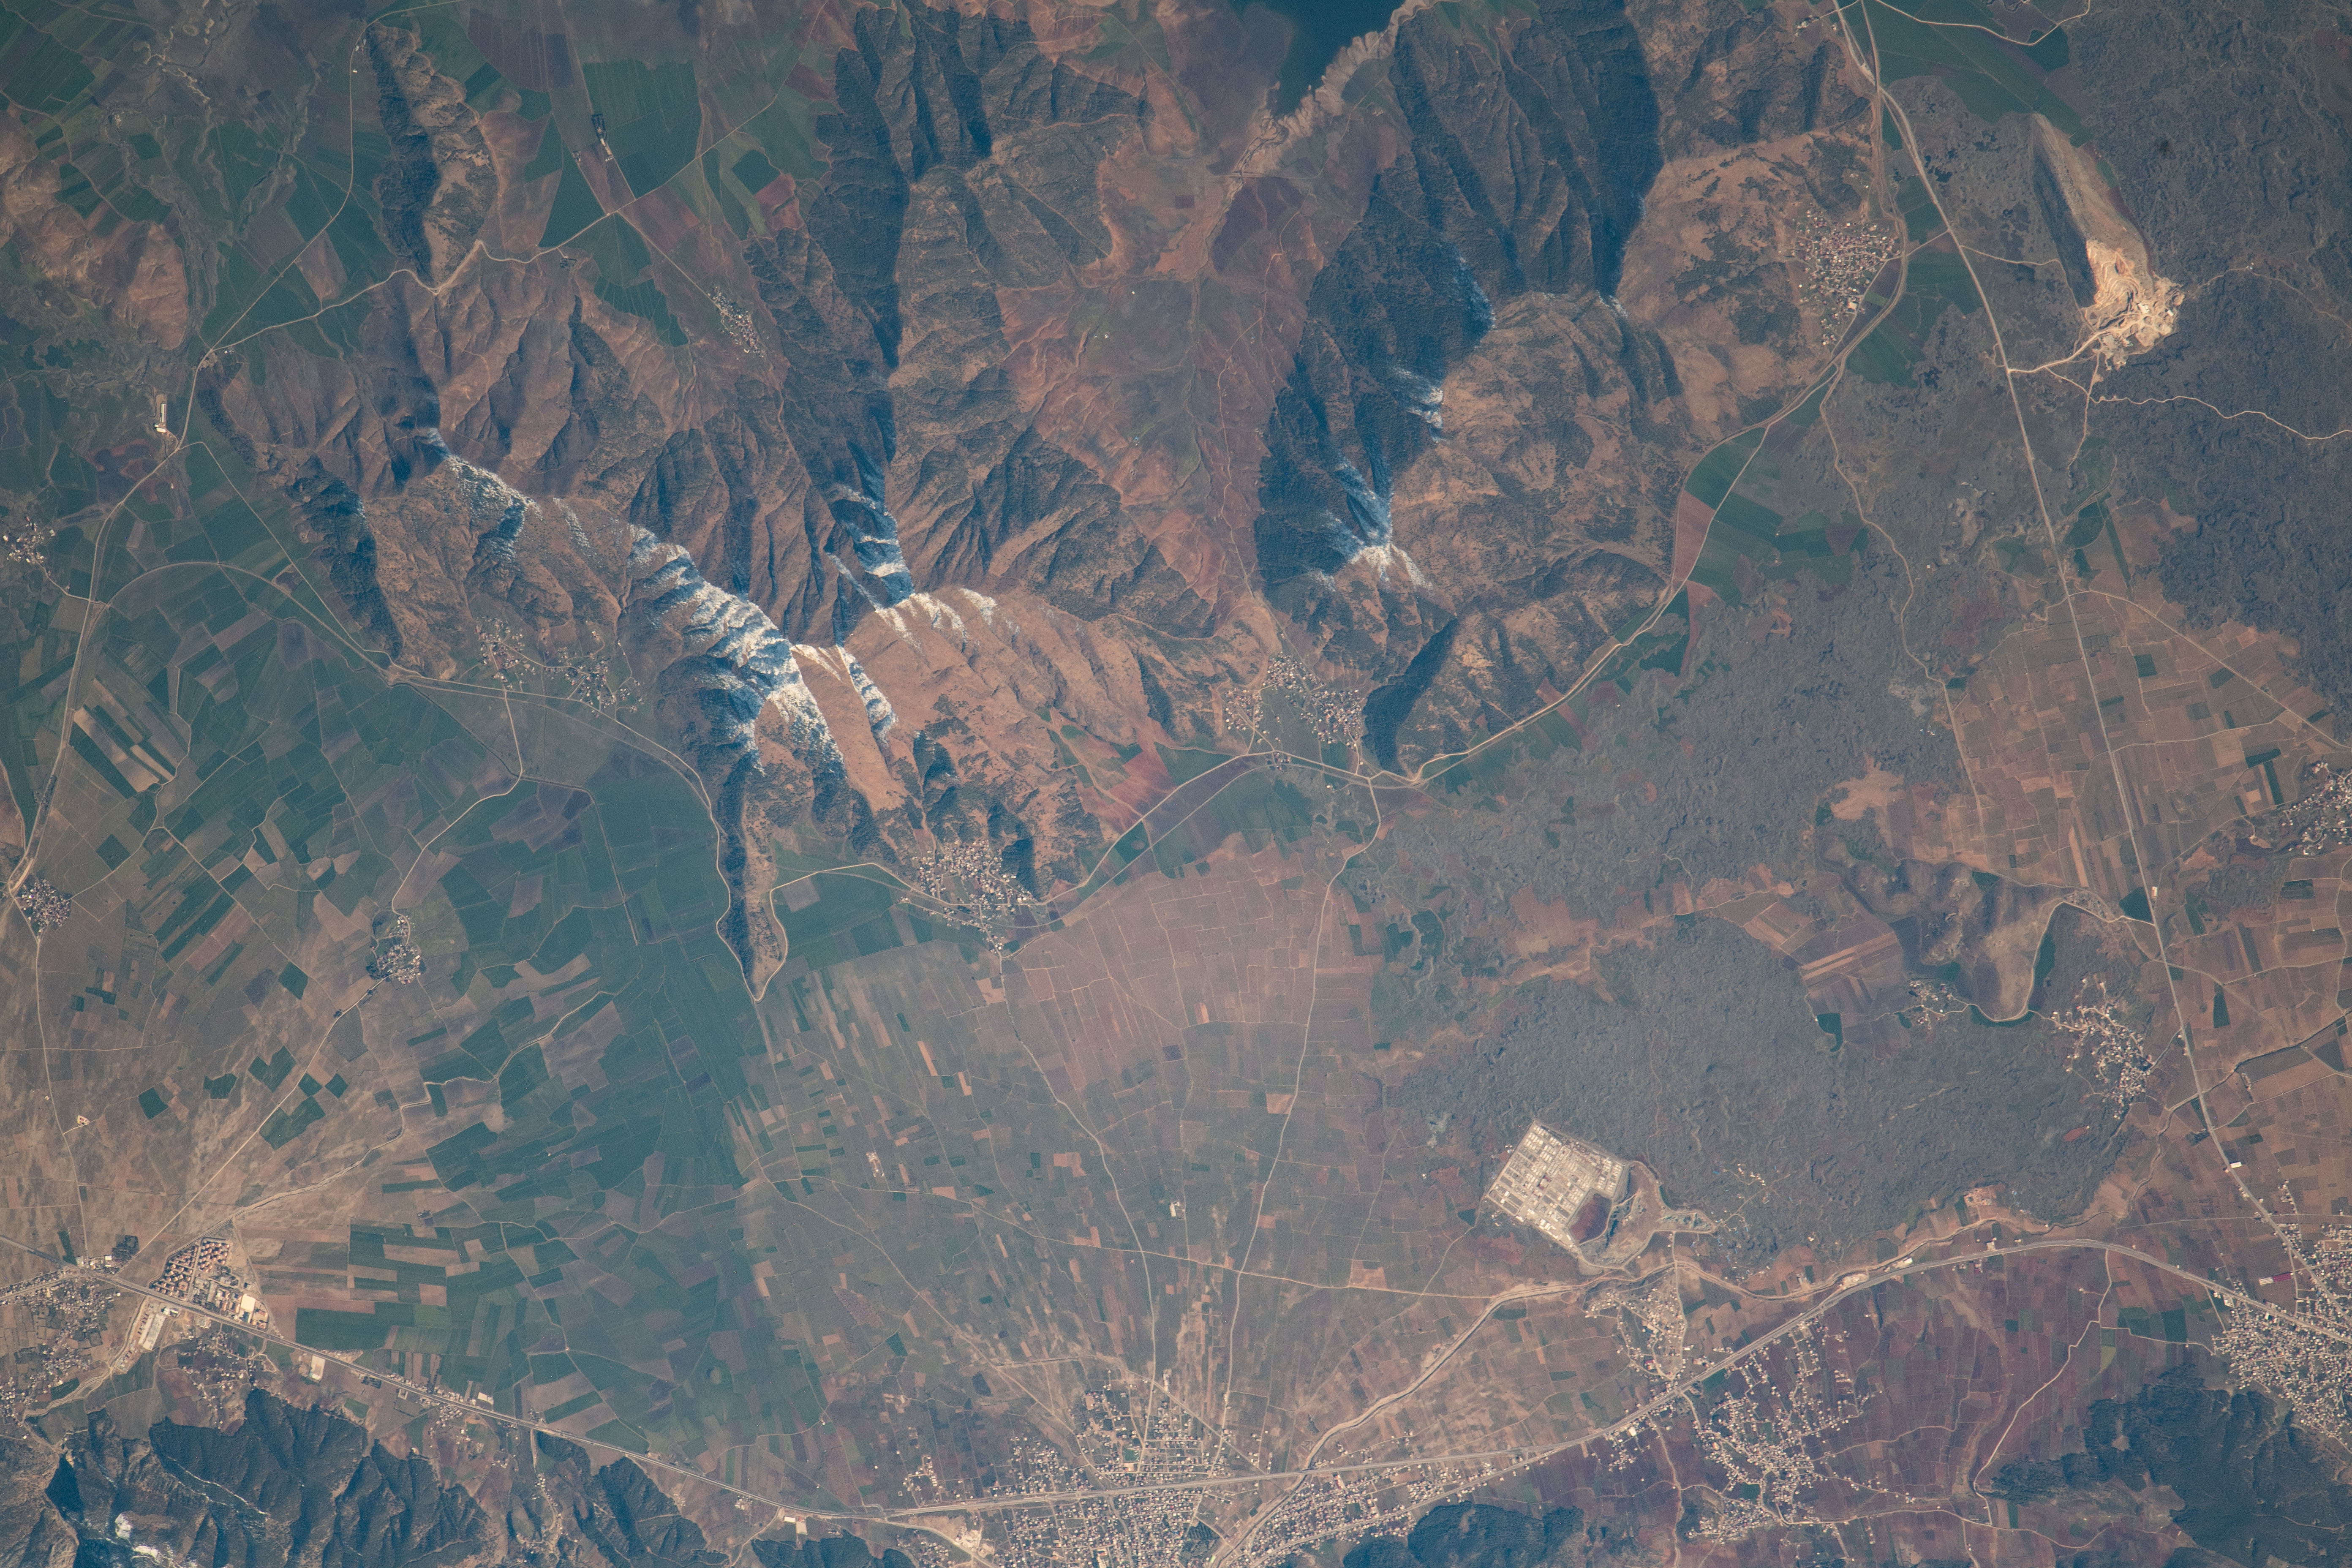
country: TURKEY
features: ALTINUZUM
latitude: 36.9
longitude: 36.6
